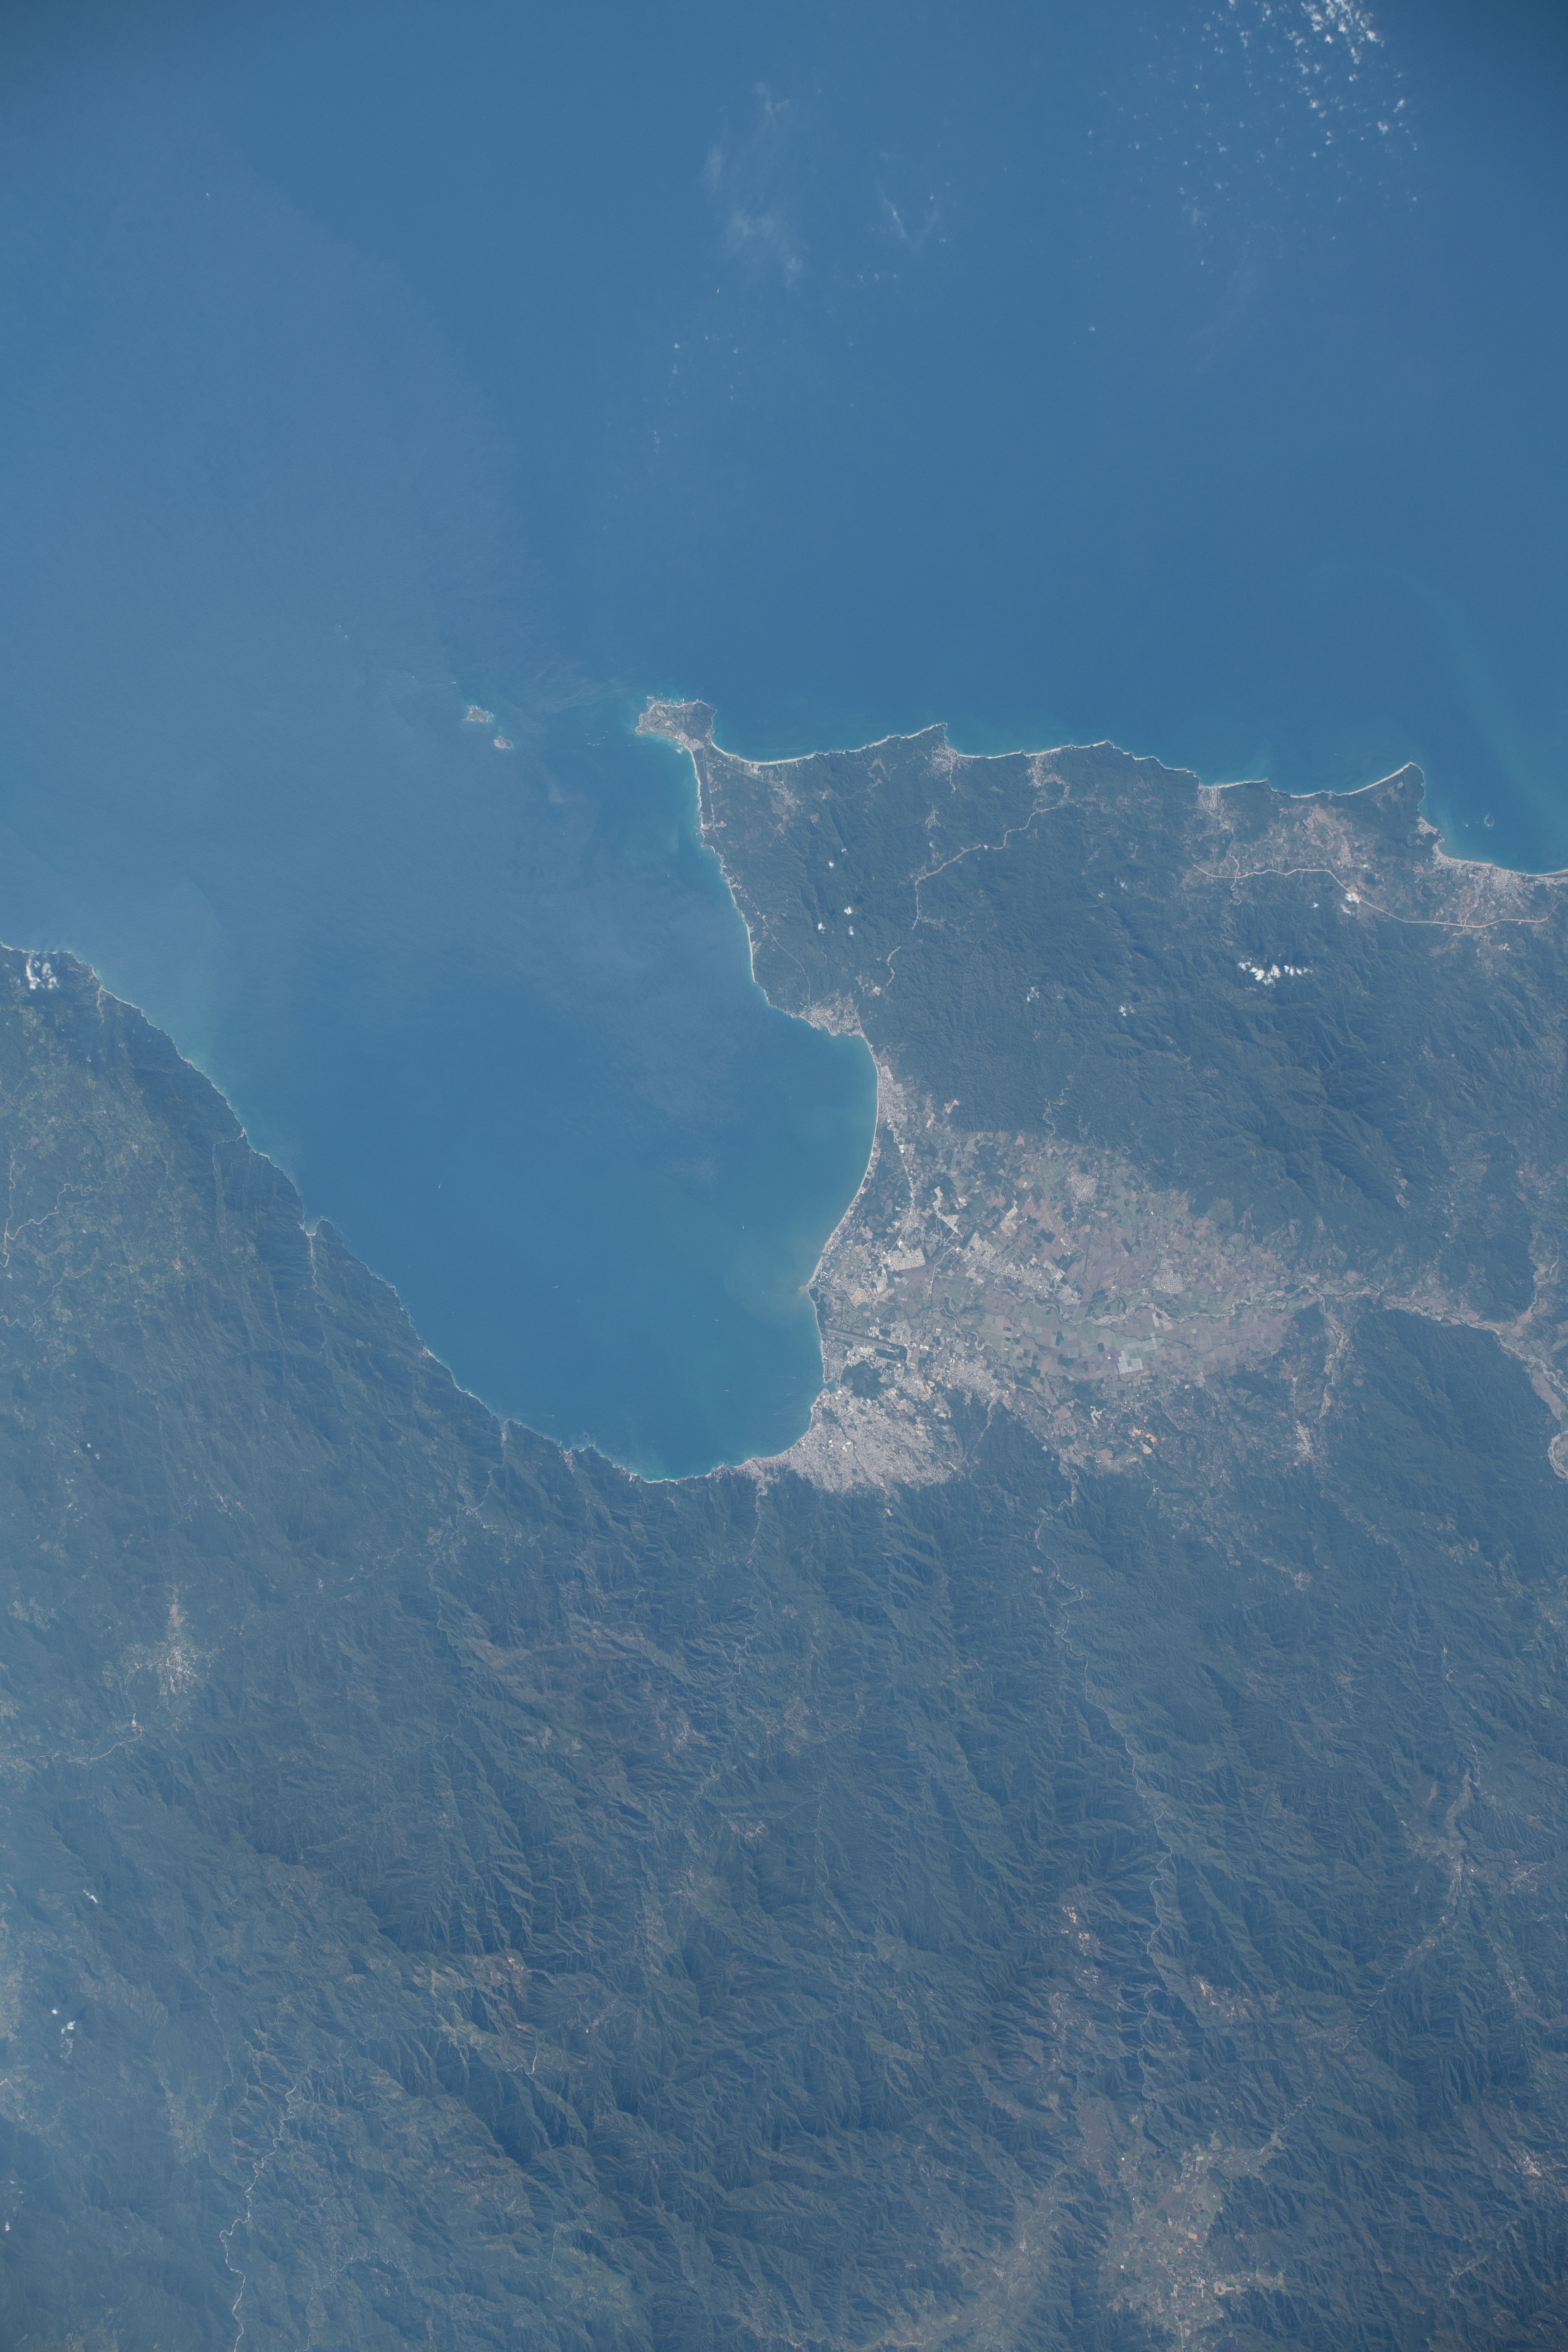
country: MEXICO
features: BANDERAS BAY, COAST, PUERTO VALLARTA
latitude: 20.7
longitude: -105.3
